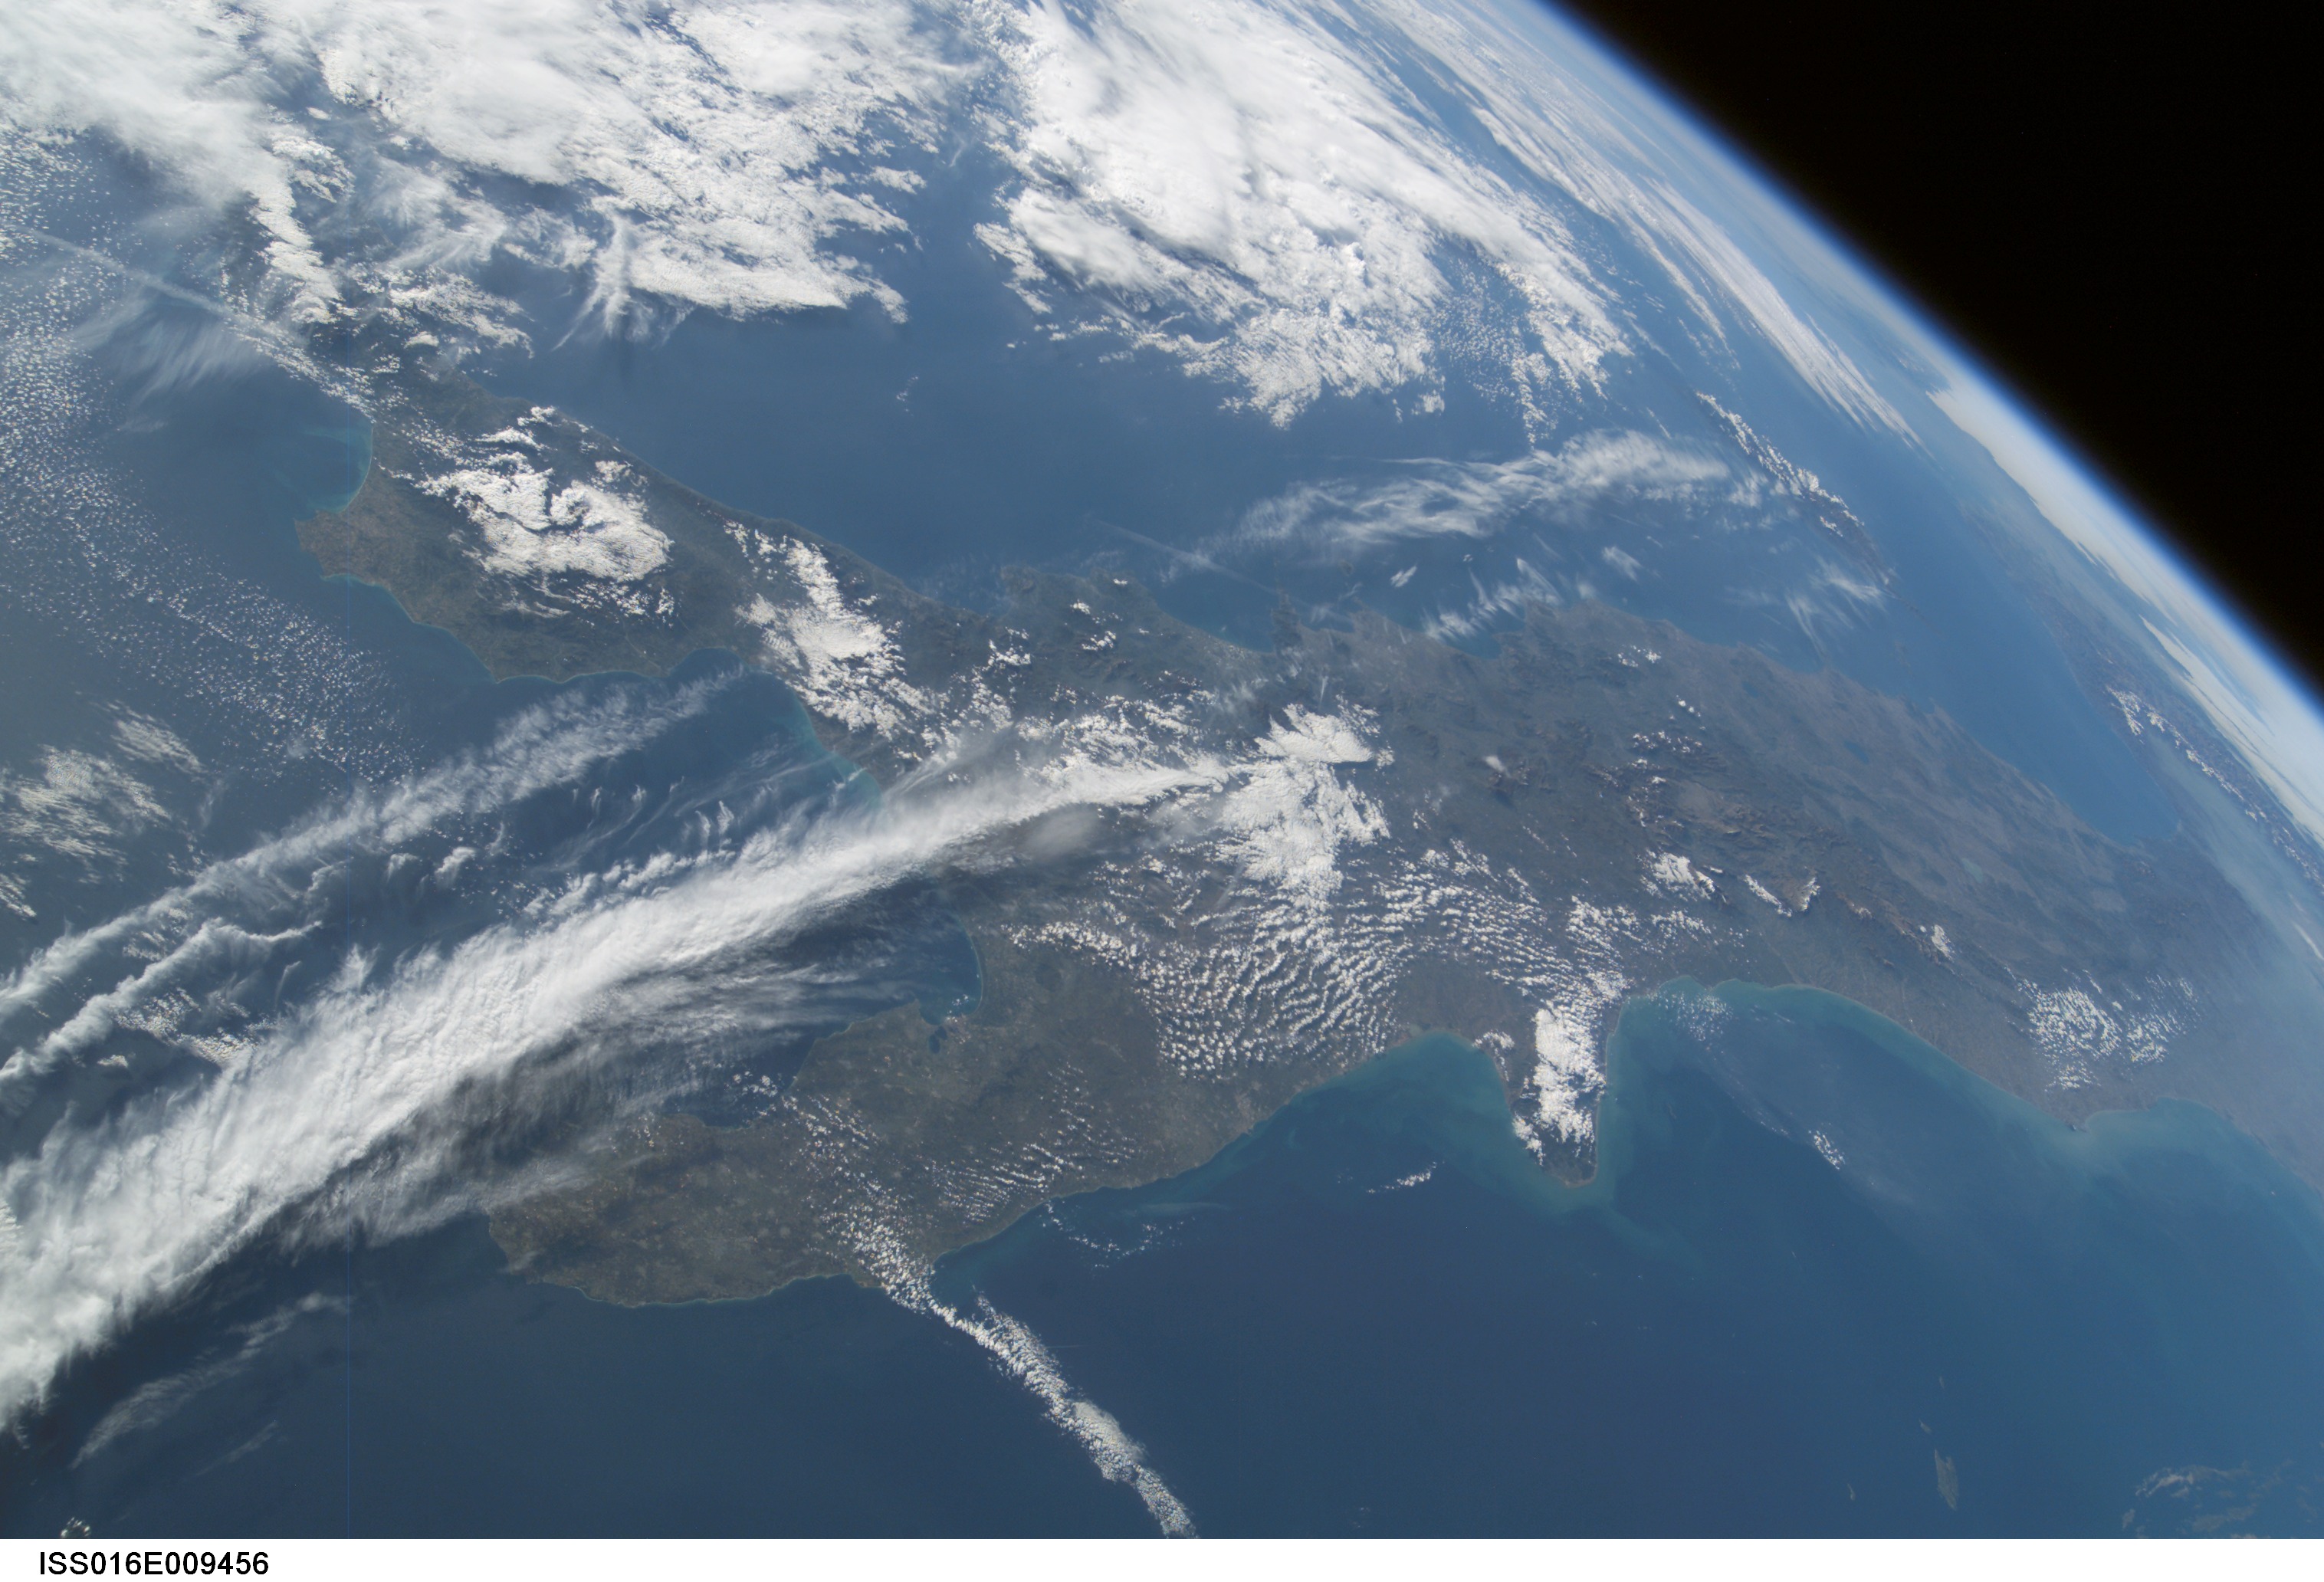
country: ITALY
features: PAN-ITALY, TYRRHENIAN S., CLOUDS
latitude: 40.0
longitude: 15.5
